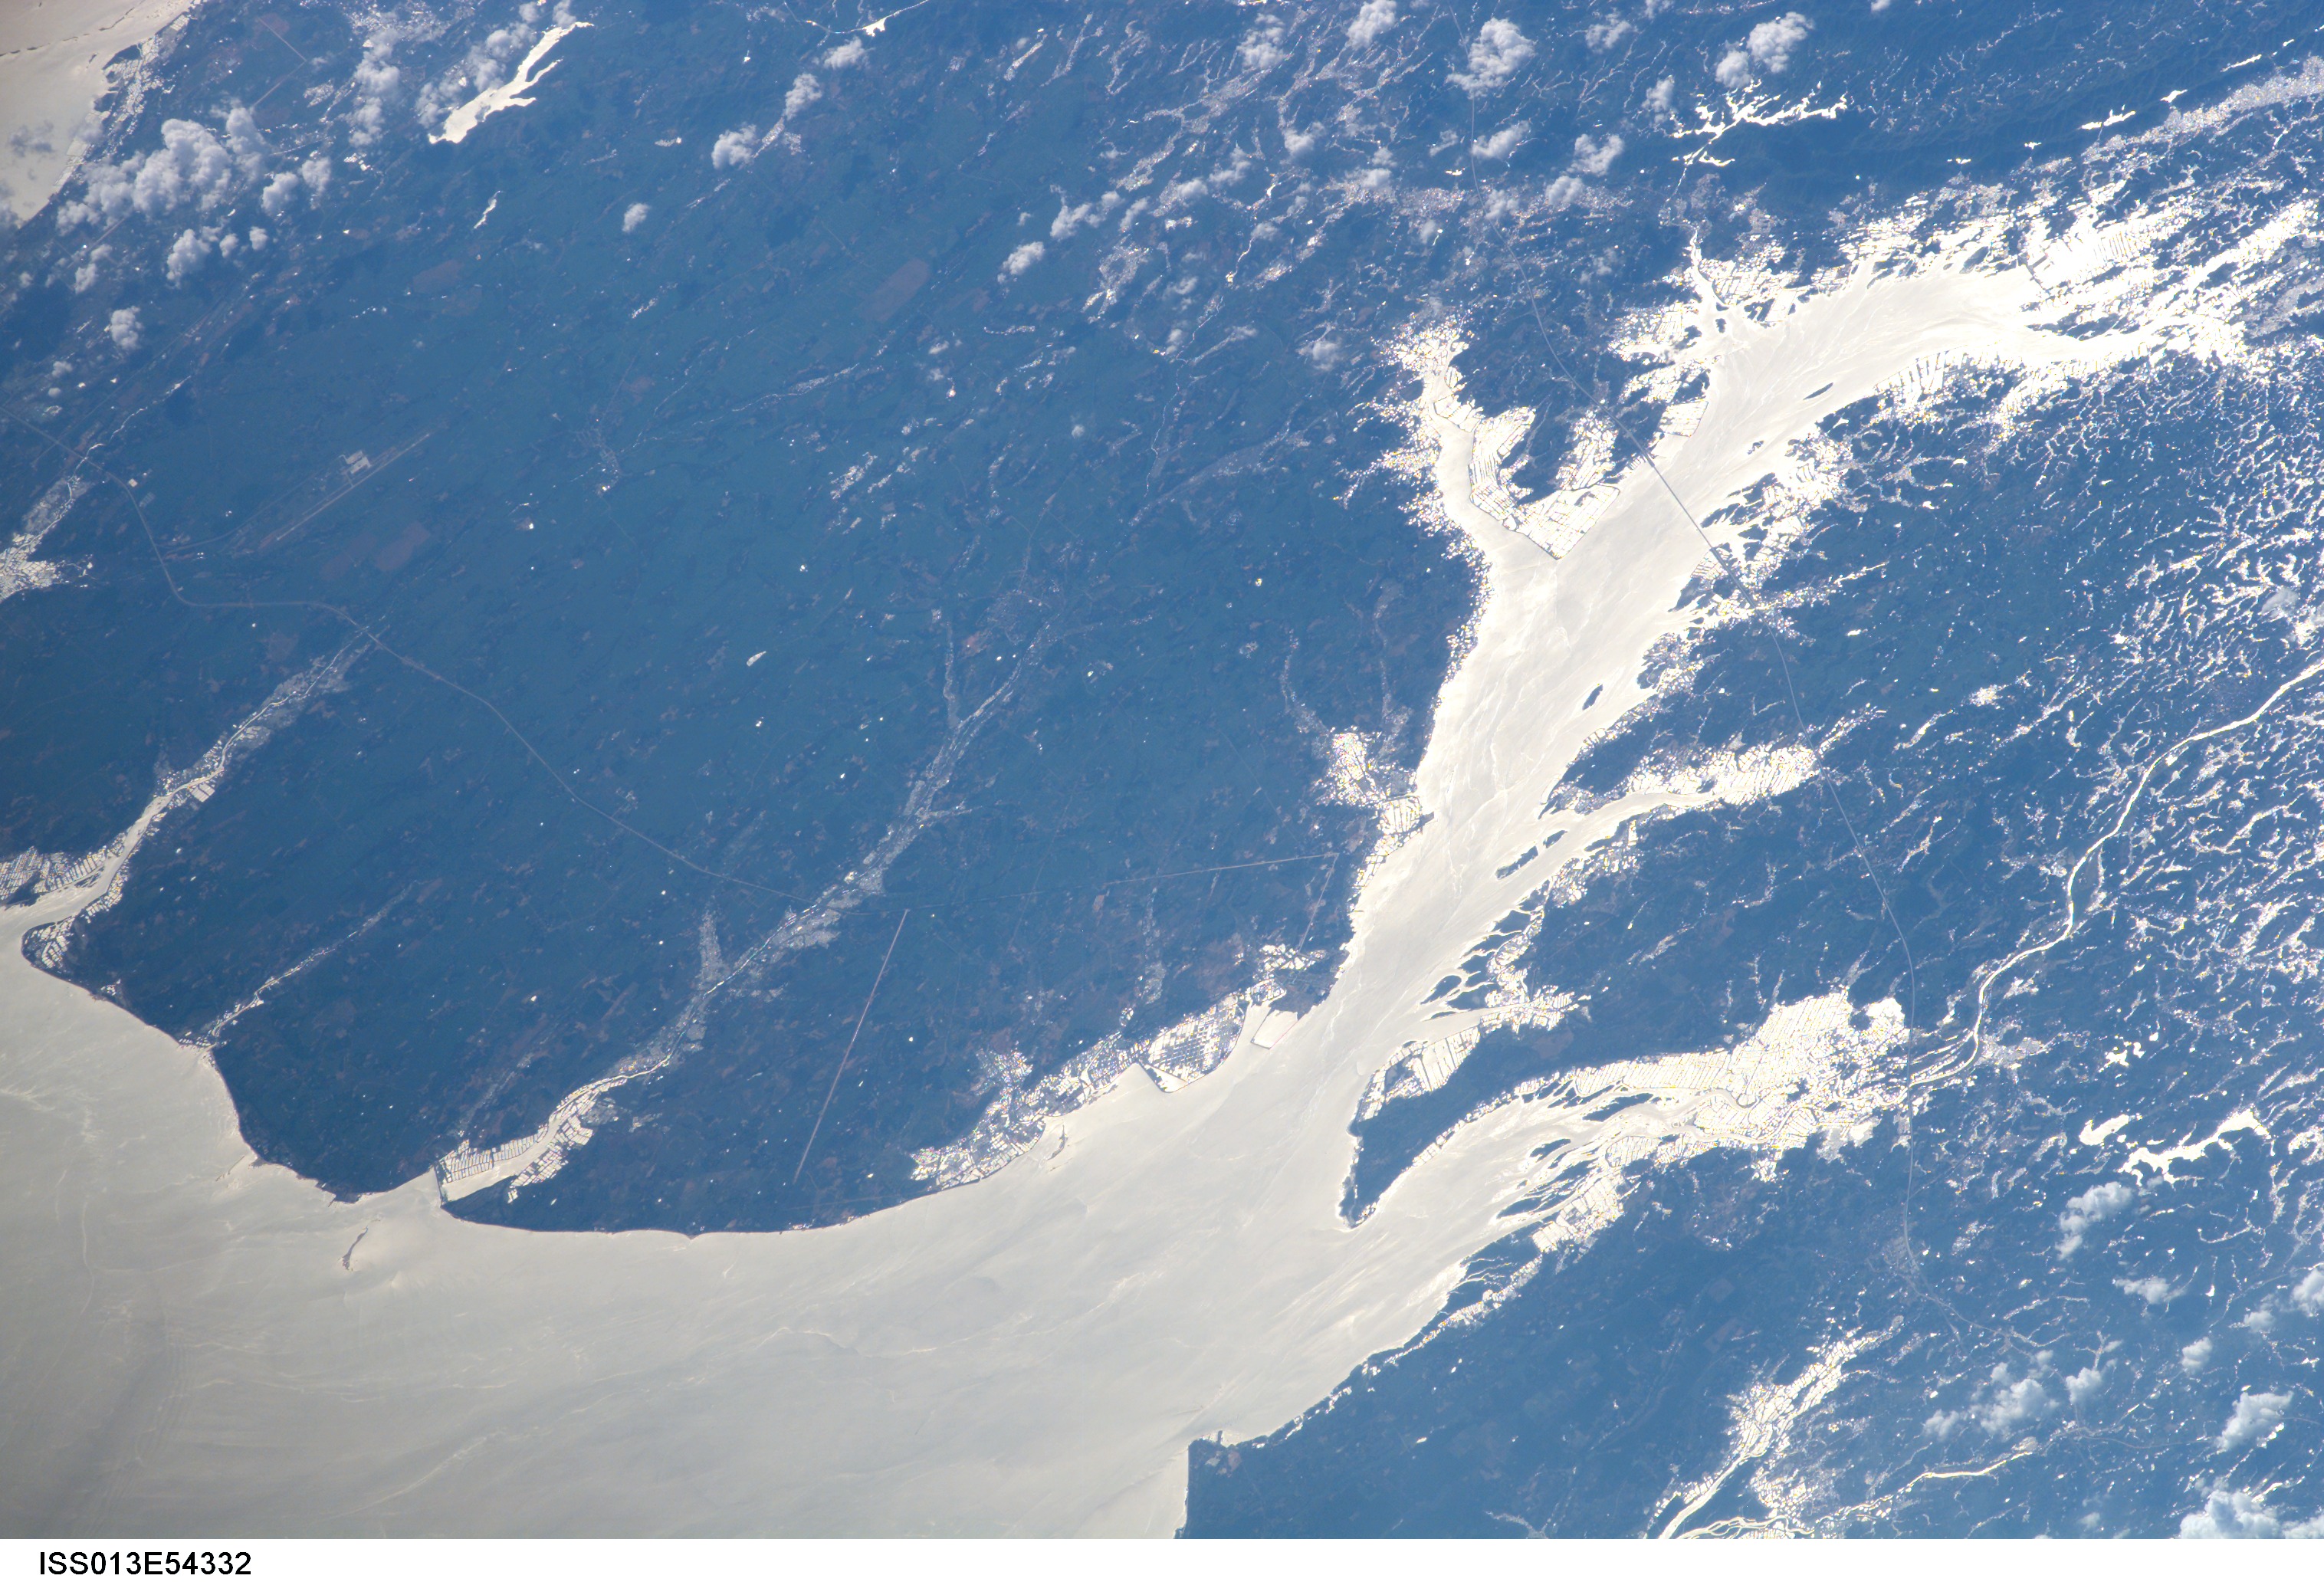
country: CHINA
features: SUNGLINT, GULF OF TONKIN
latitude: 21.6
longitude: 109.5
